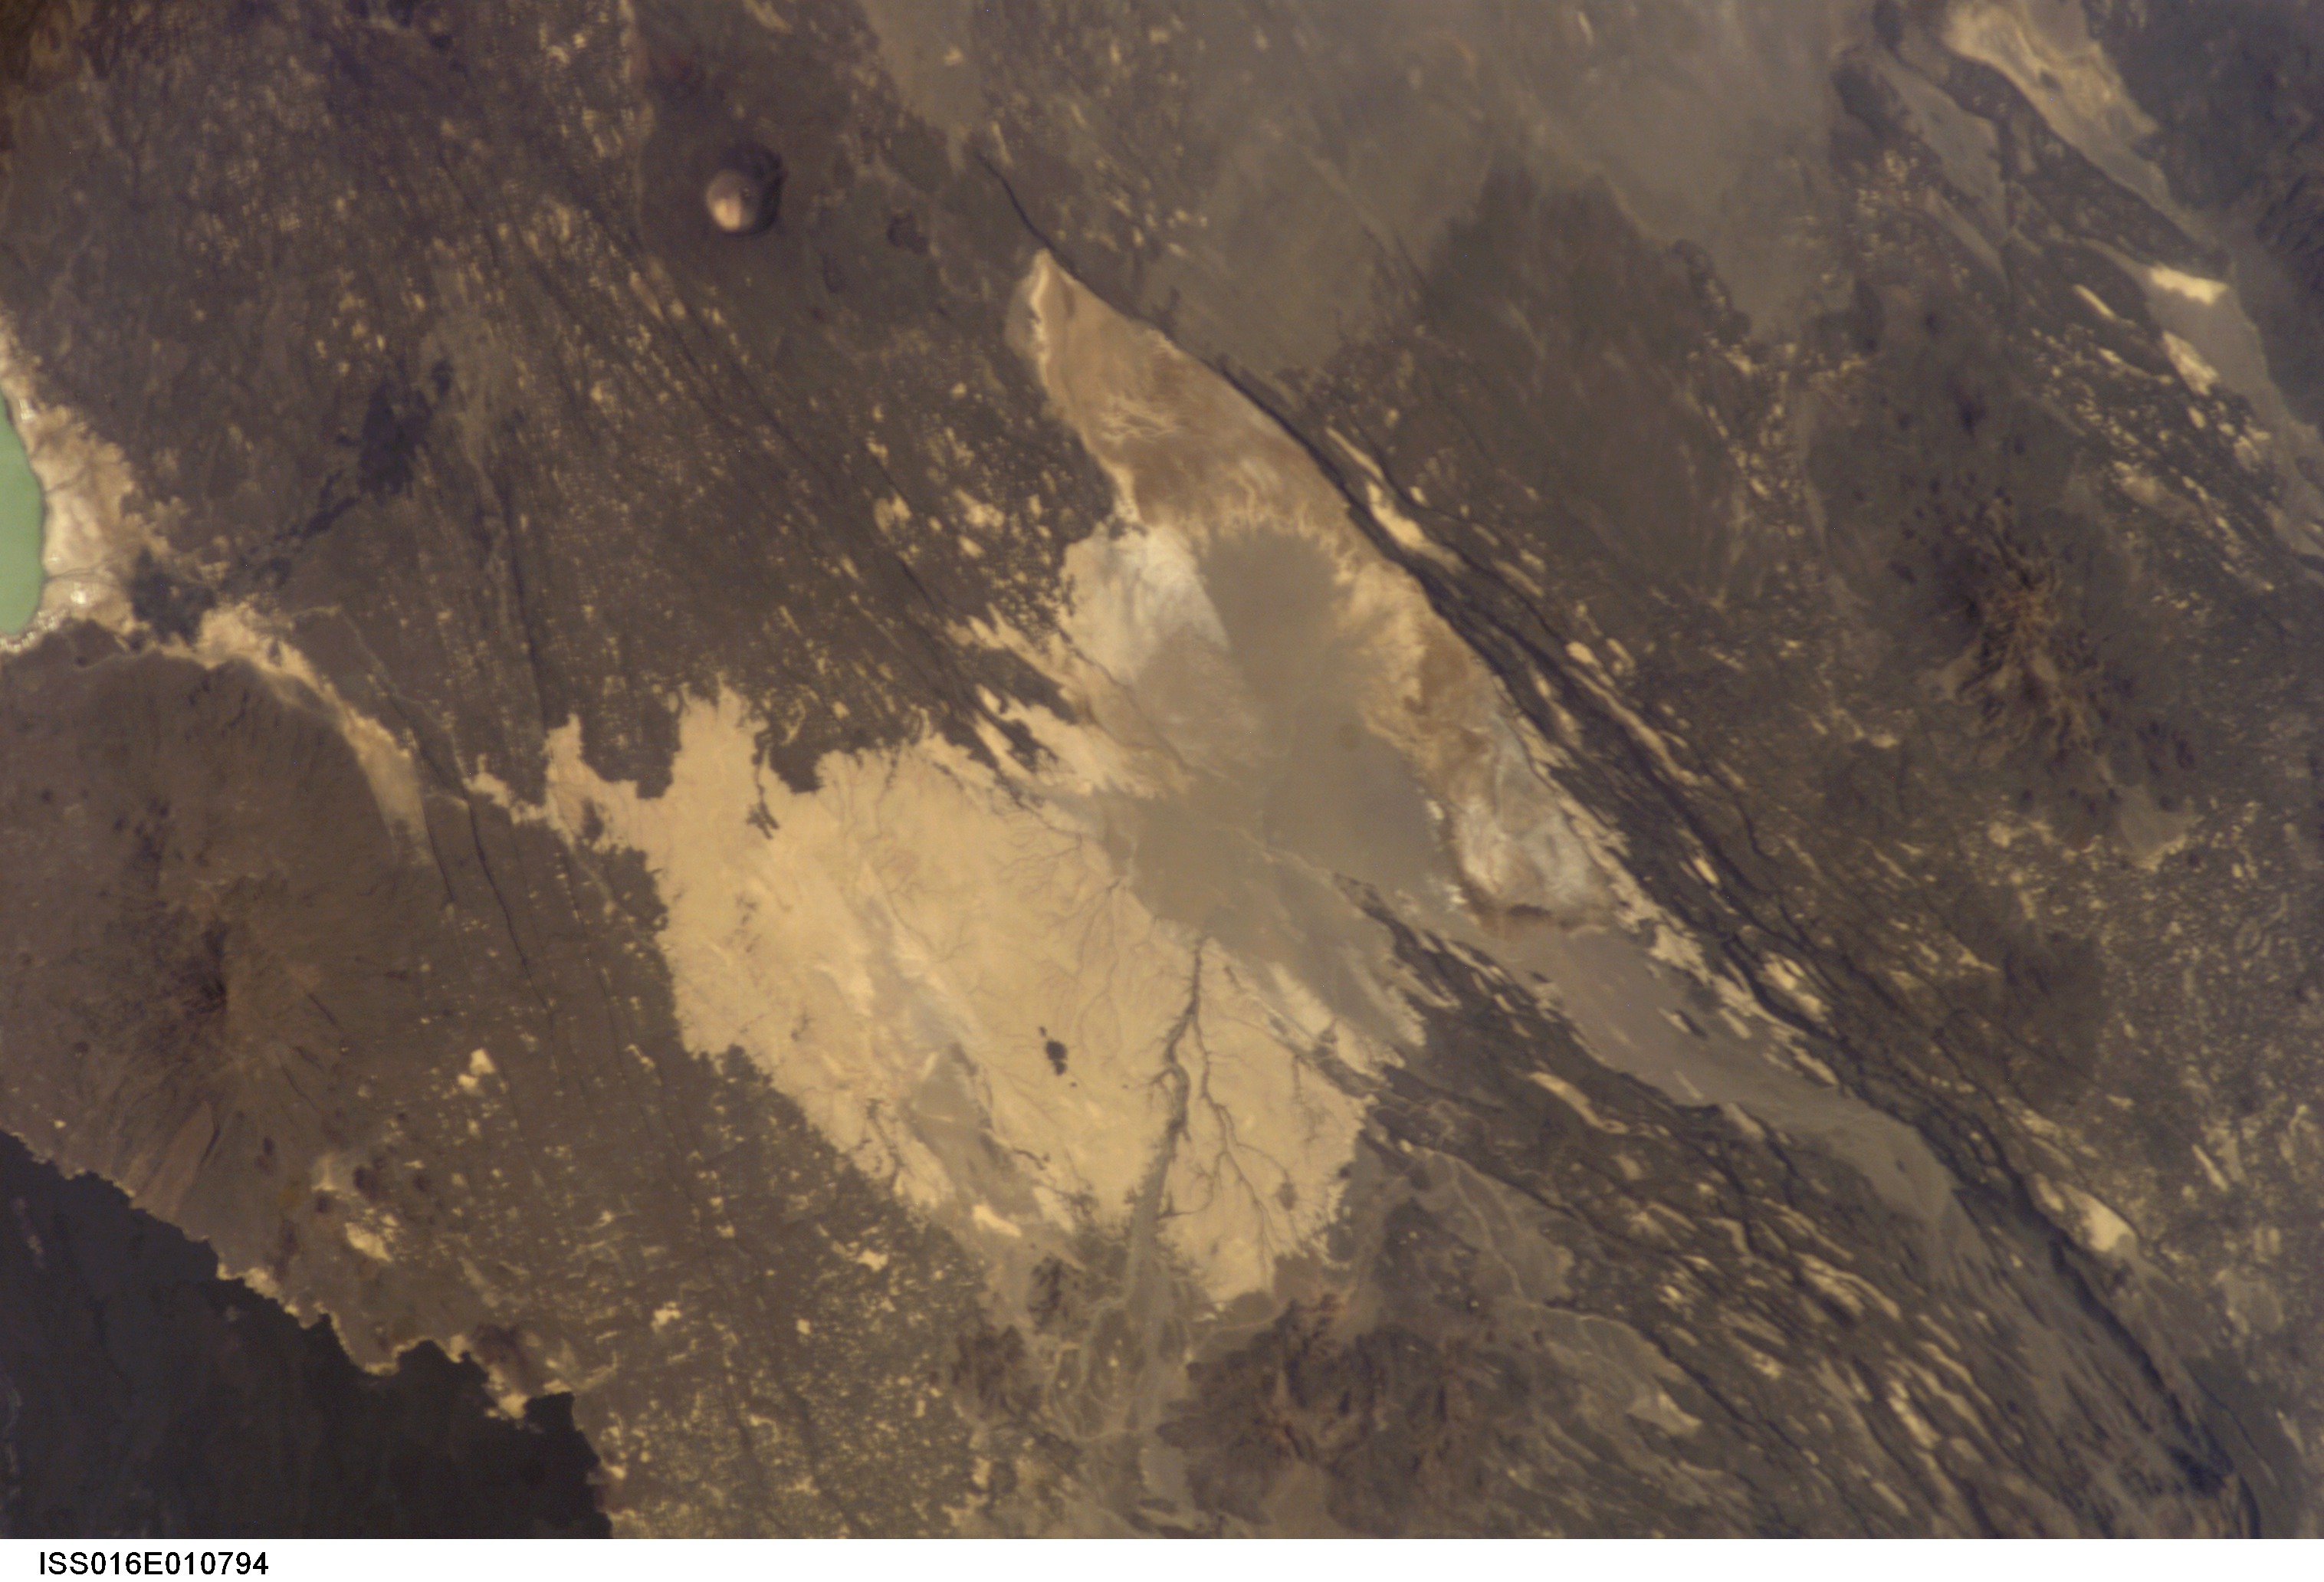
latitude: 13.0
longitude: 41.0
